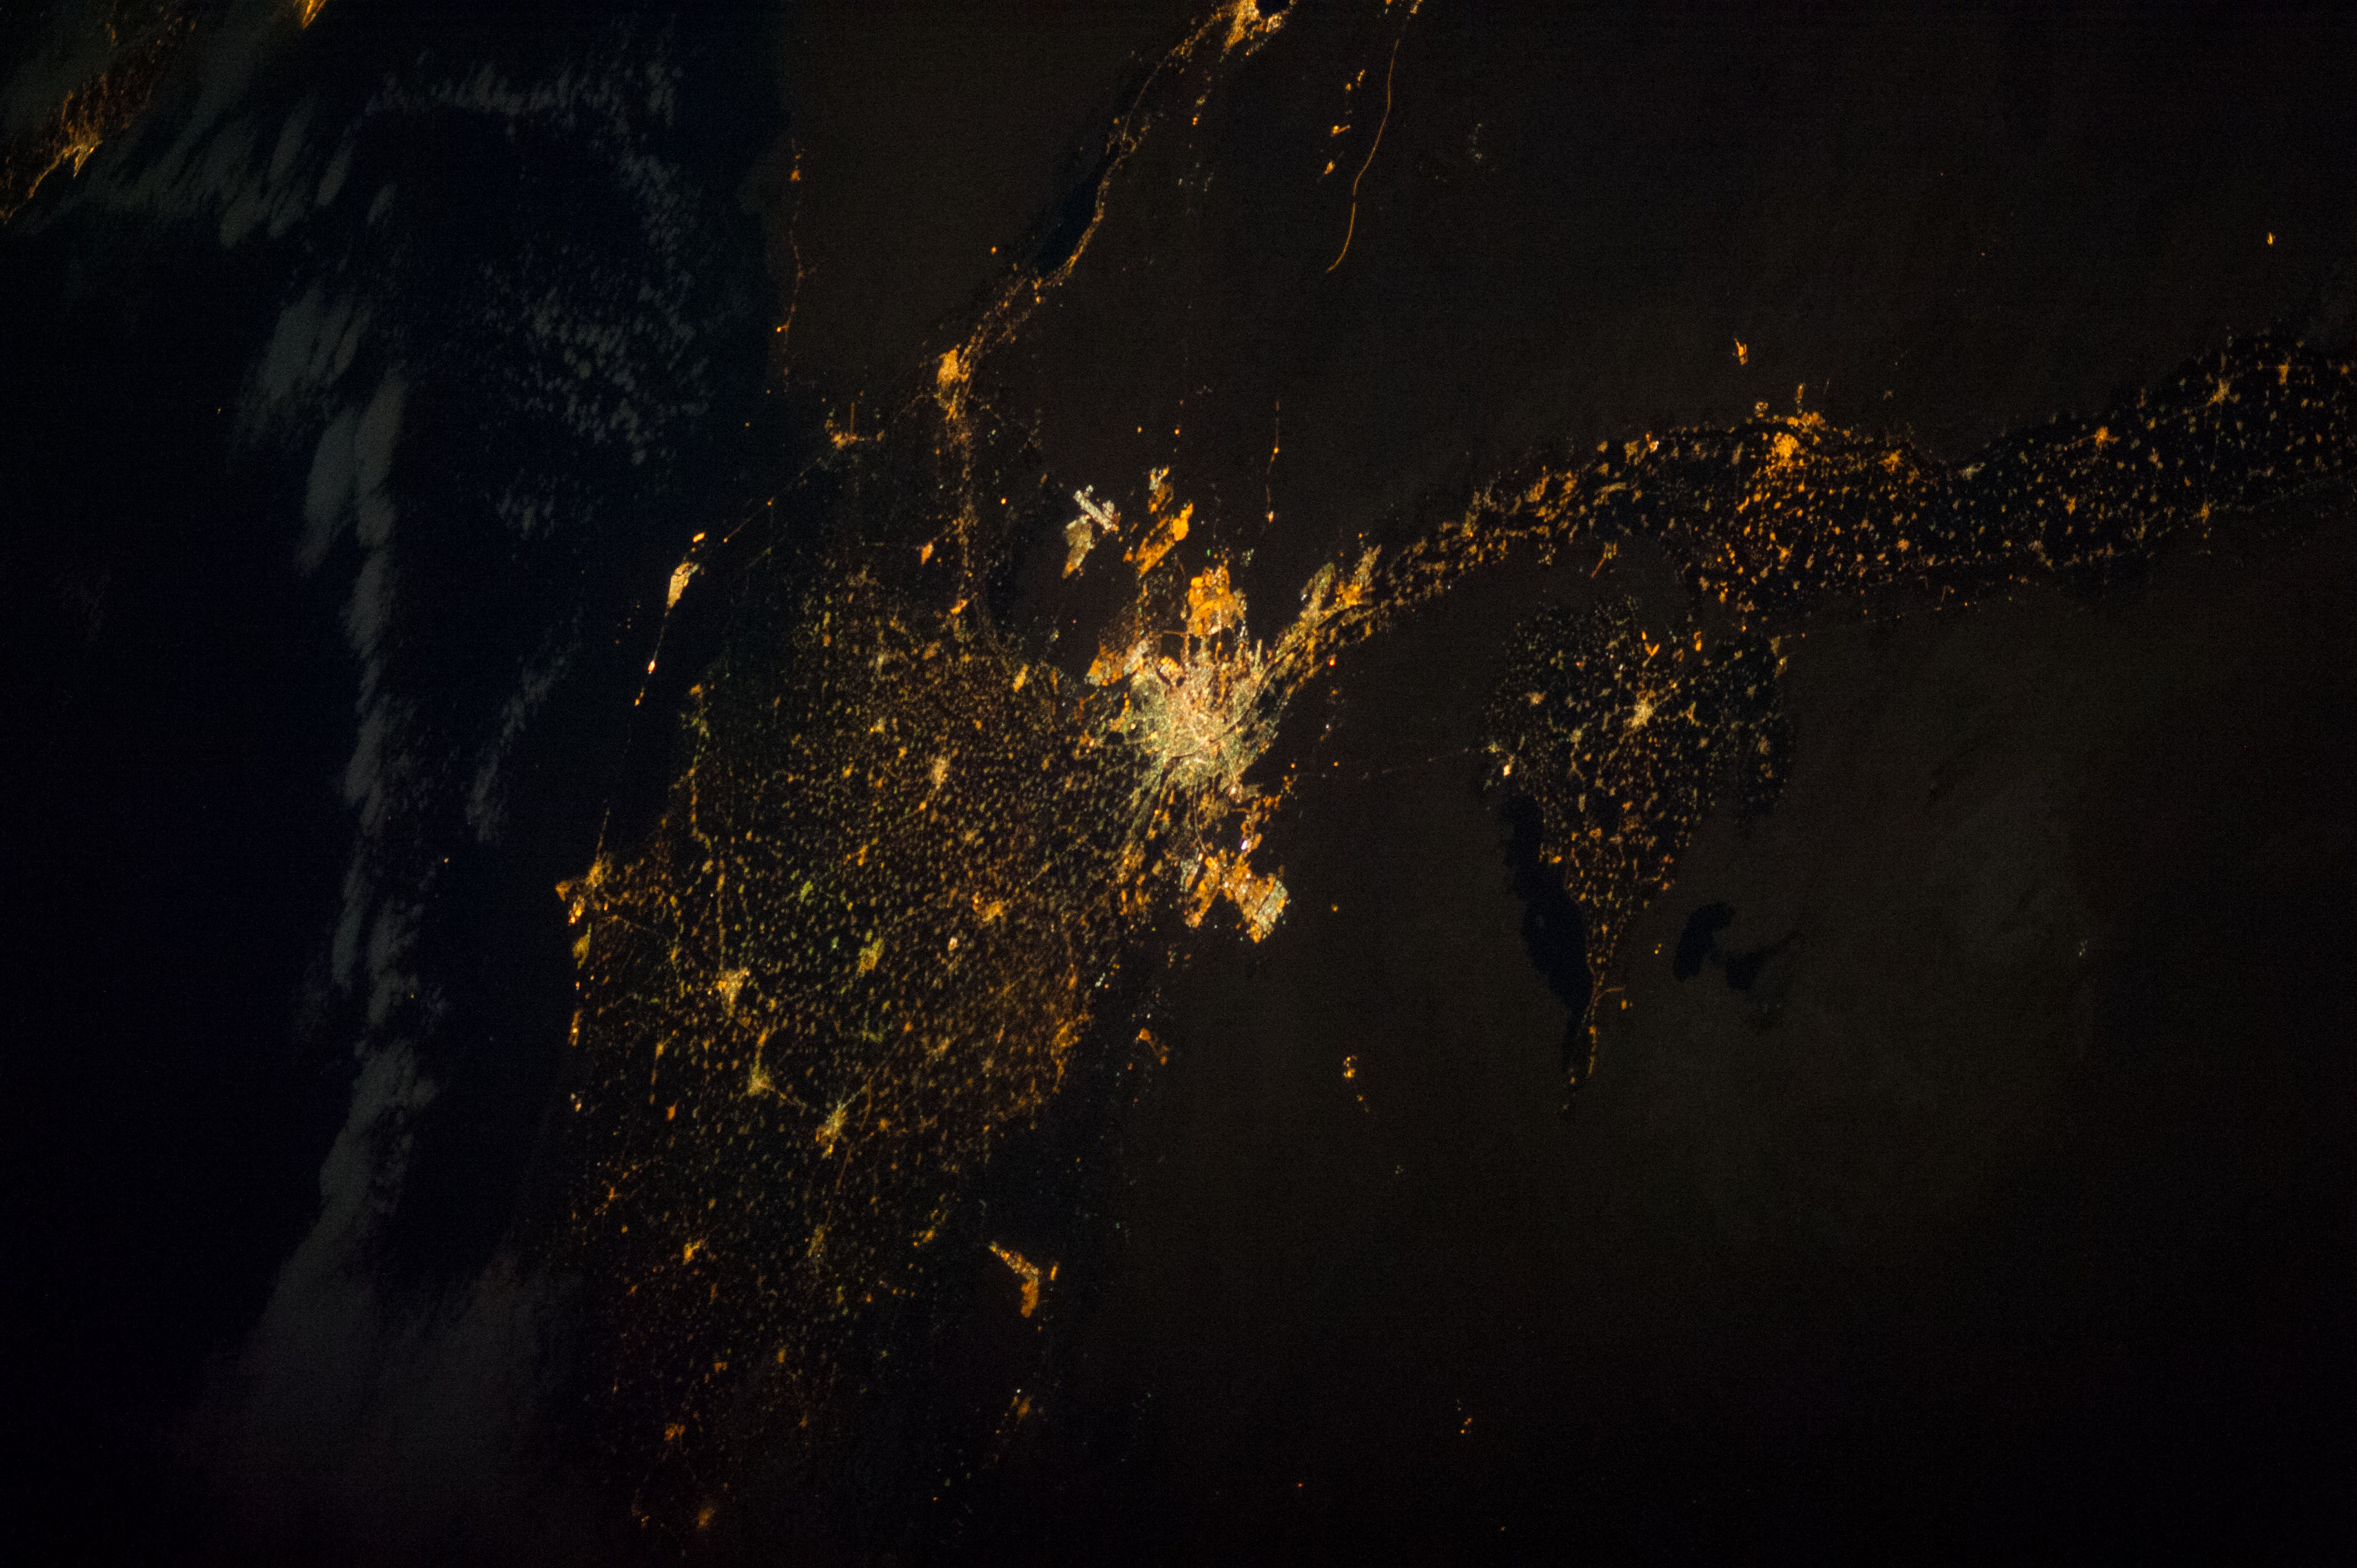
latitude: 30.0
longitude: 31.3
